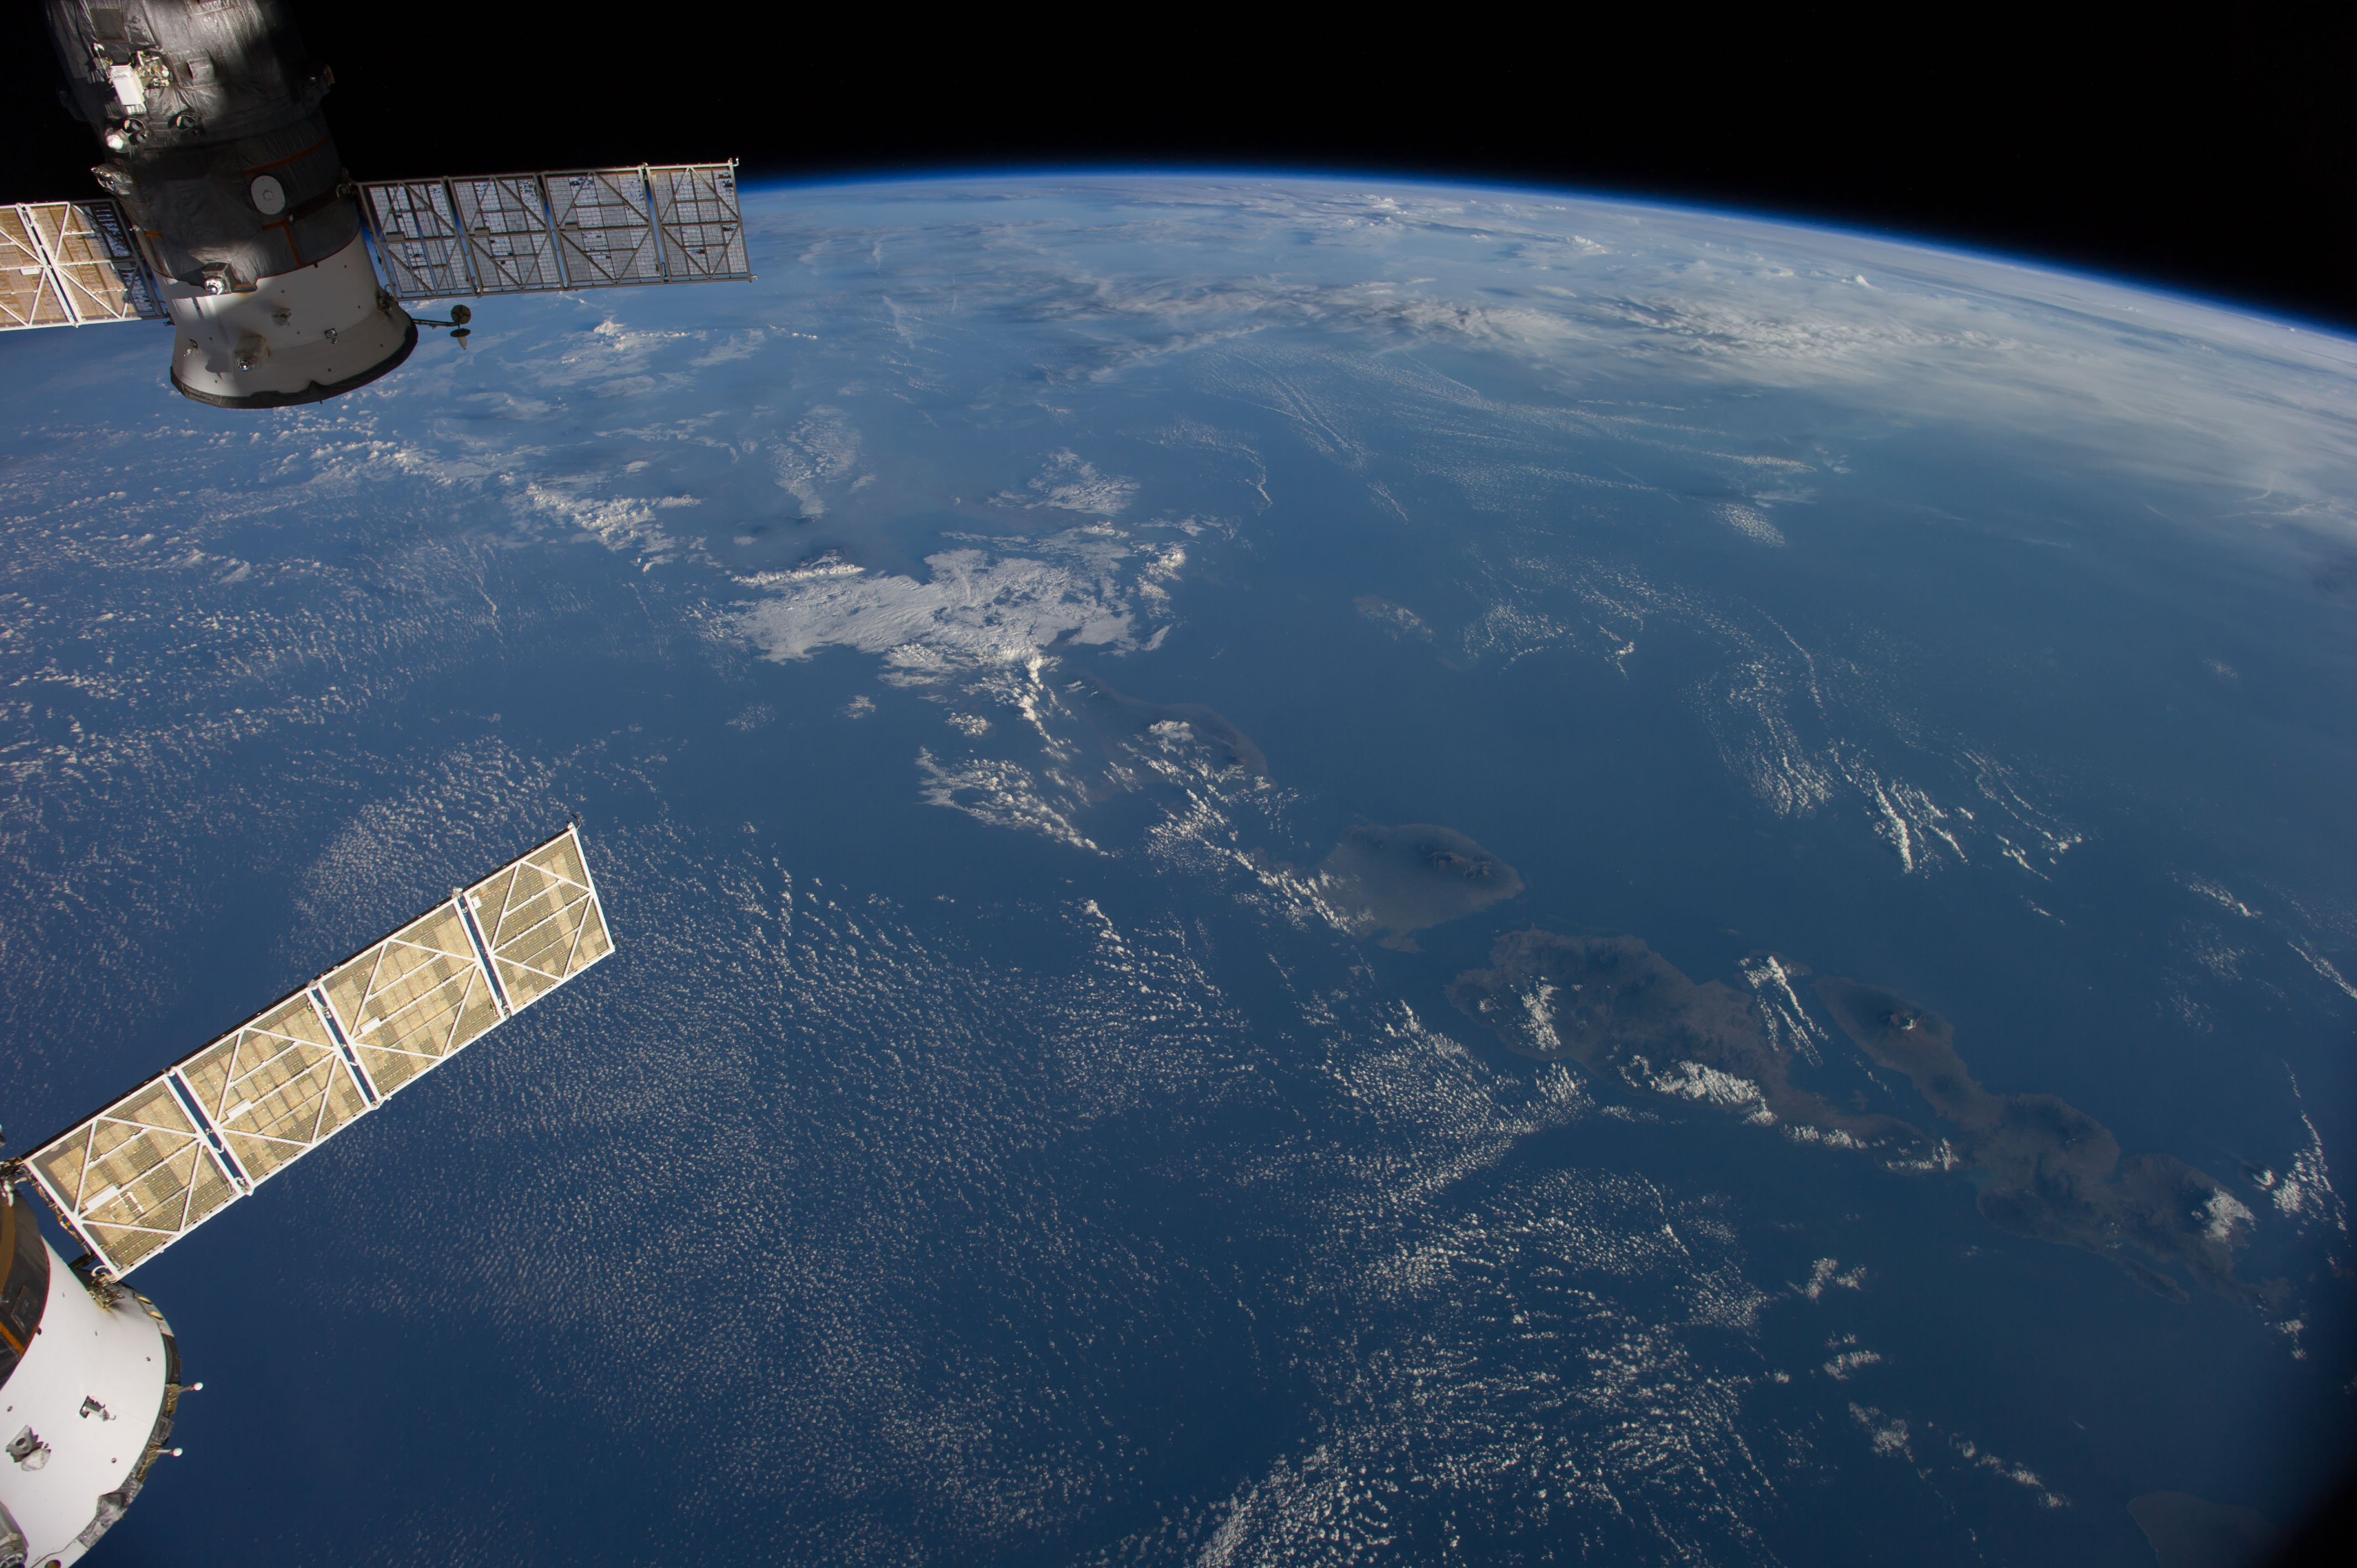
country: INDONESIA
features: BALI, W. NUSA TENGGARA, BALI S., JAVA S., MT. RINJANI, ATMOSPHERIC LIMB
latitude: -9.0
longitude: 115.5
